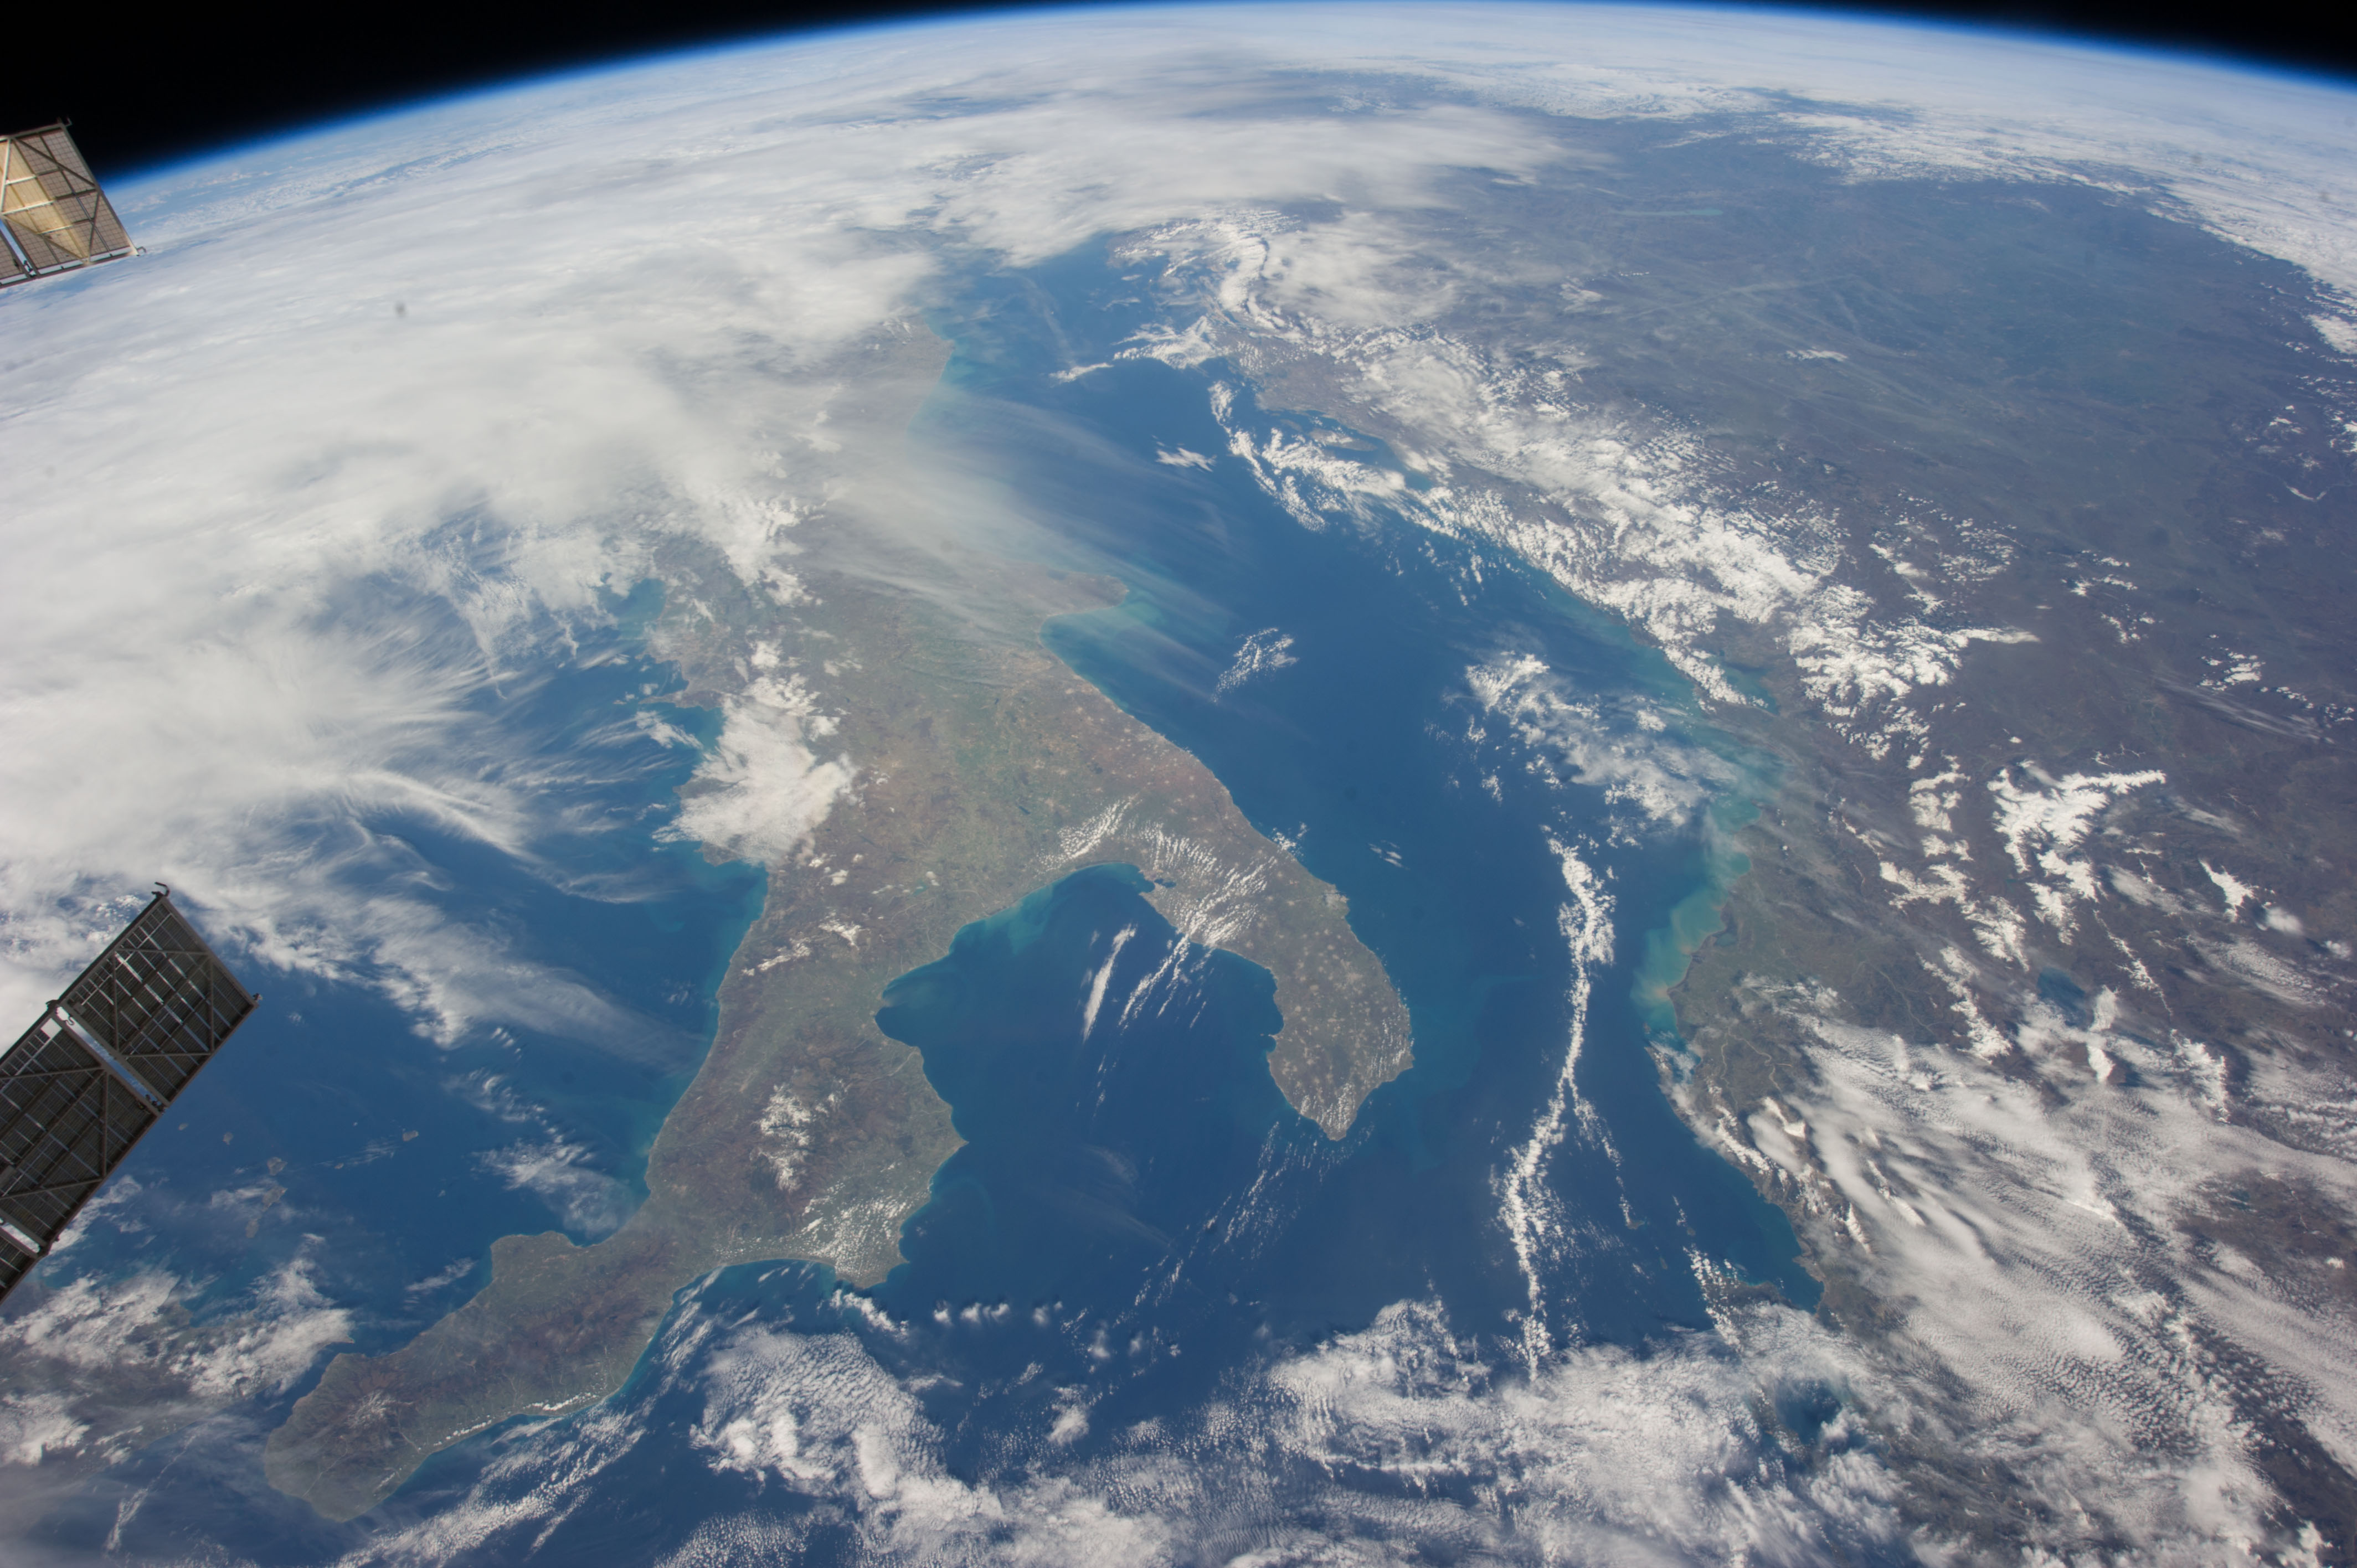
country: ITALY
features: PAN- S. ITALIAN PEN., ADRIATIC S., NW. BALKAN PEN., IONIAN S., ISS
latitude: 41.5
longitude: 16.5
